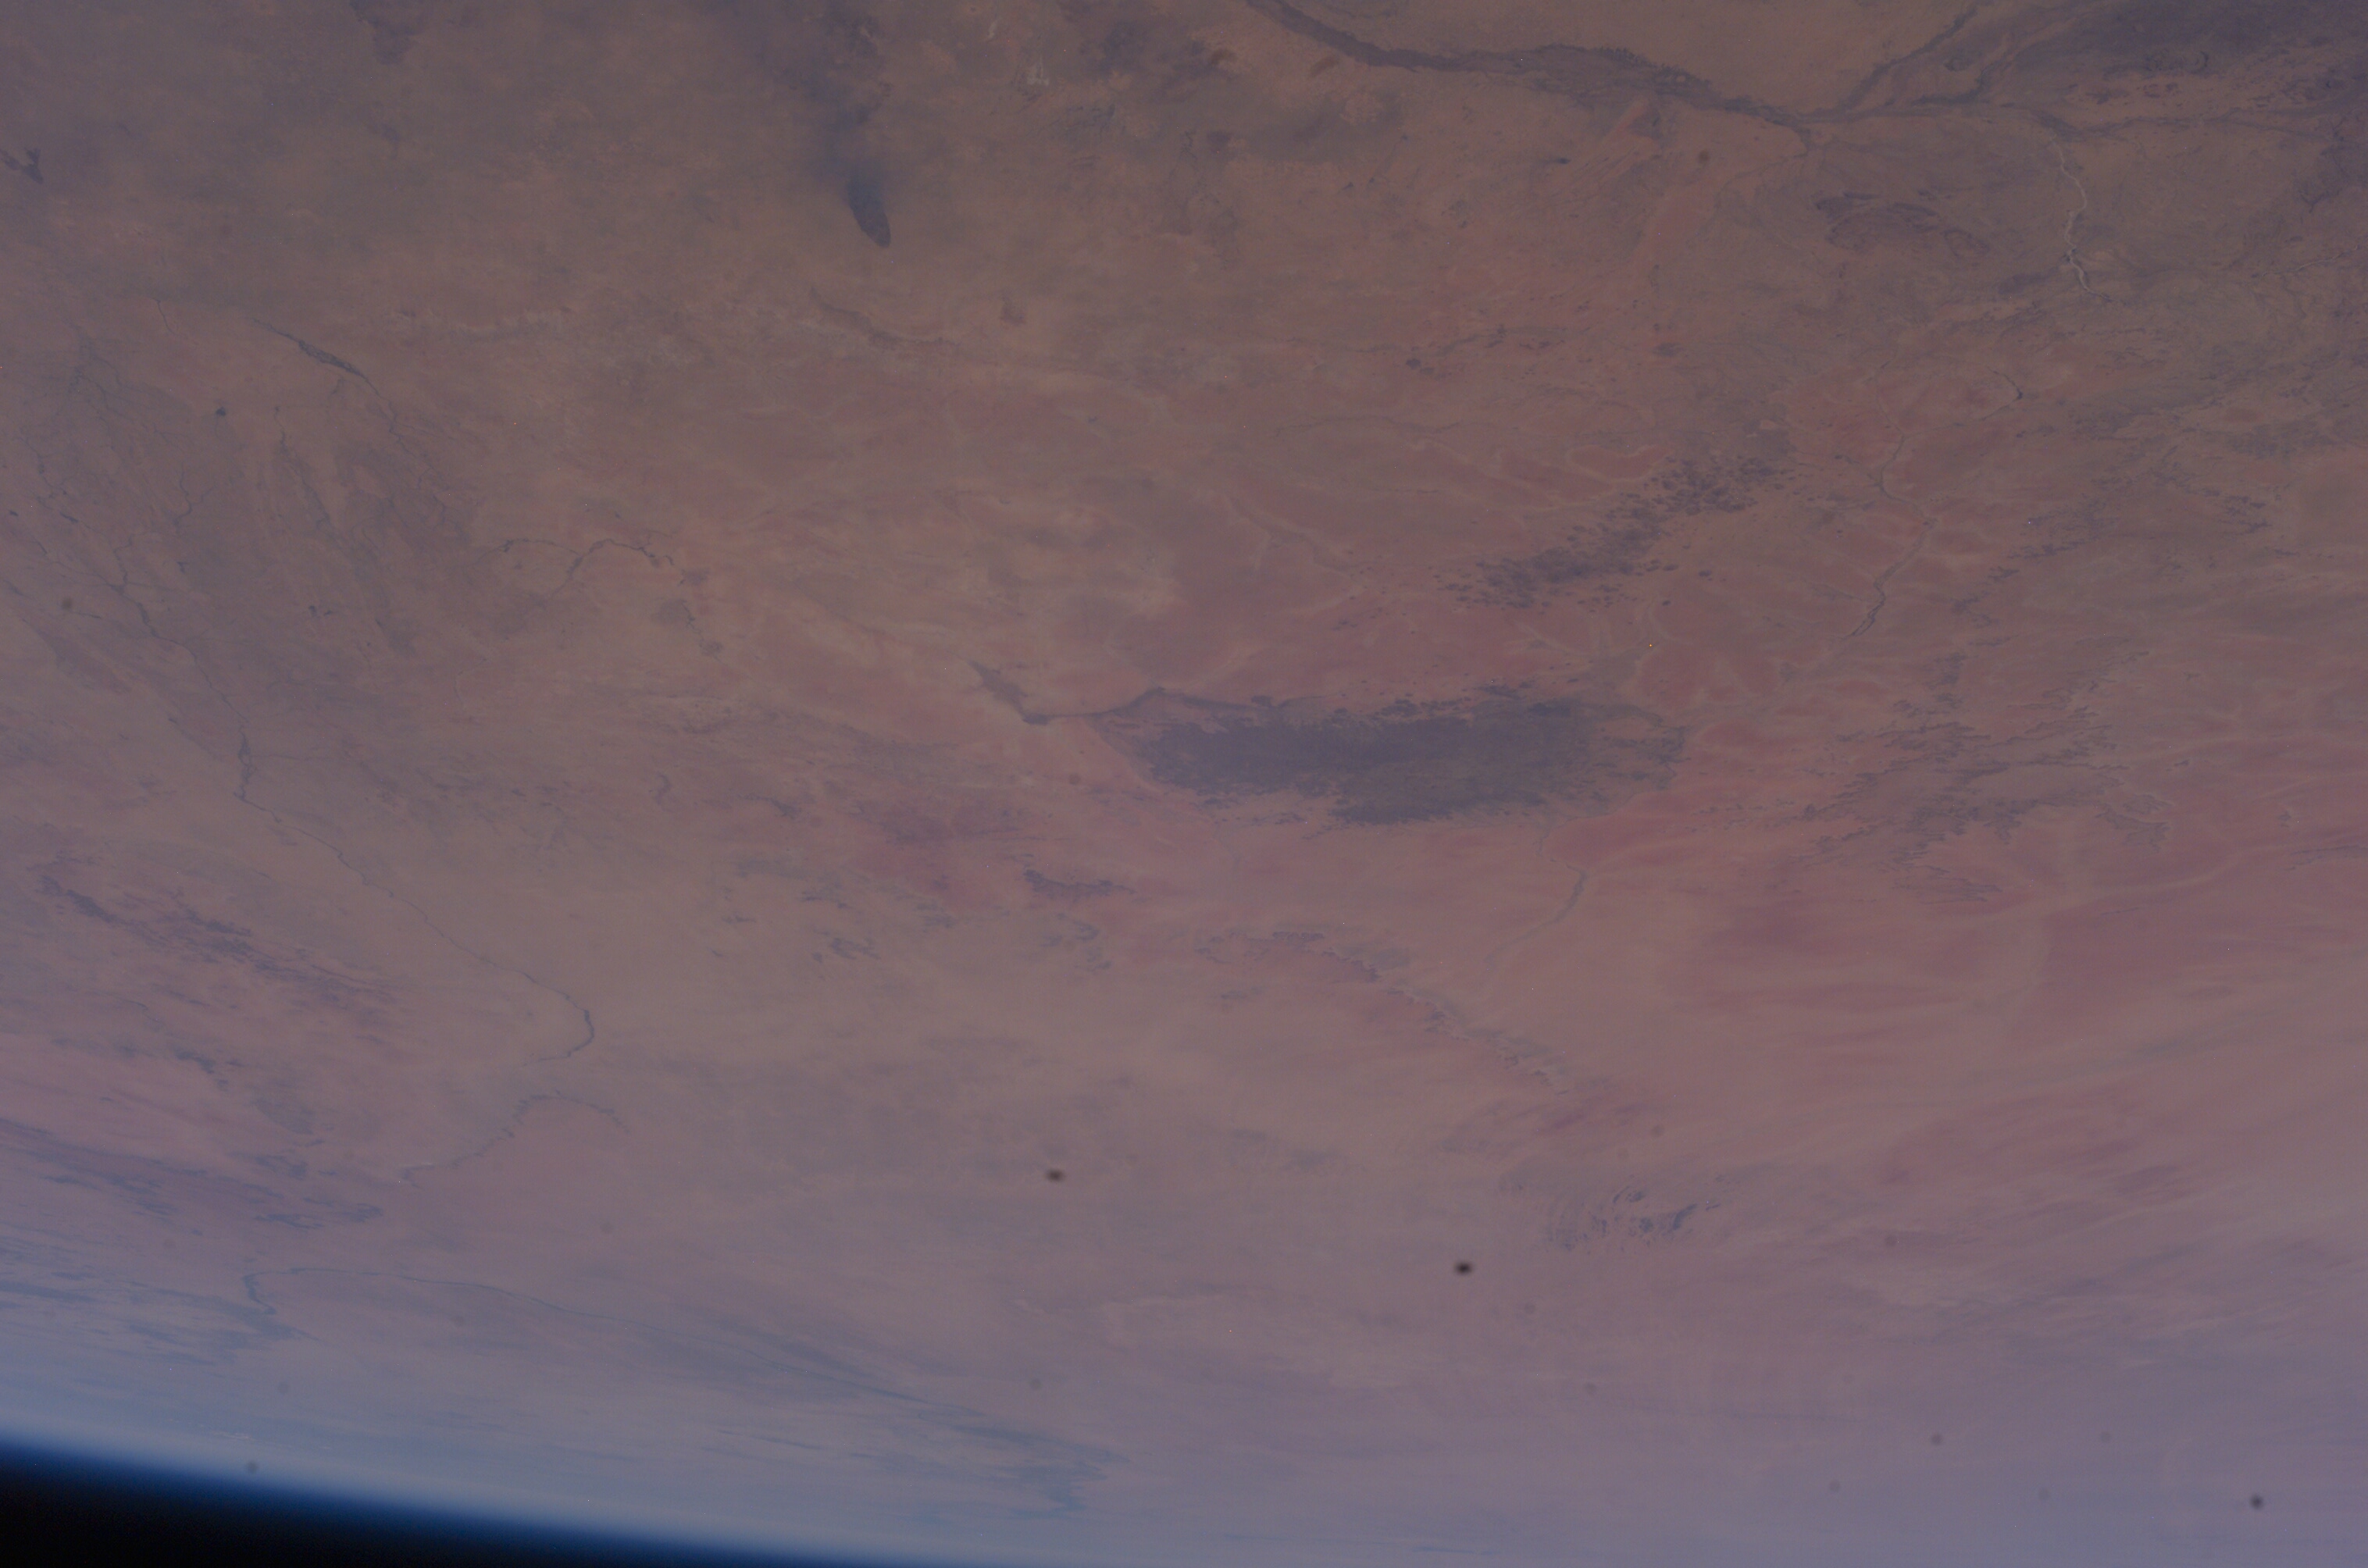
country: SUDAN
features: TEIGA PLATAEU, VOLCANIC UPLANDS
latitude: 15.5
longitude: 26.5
